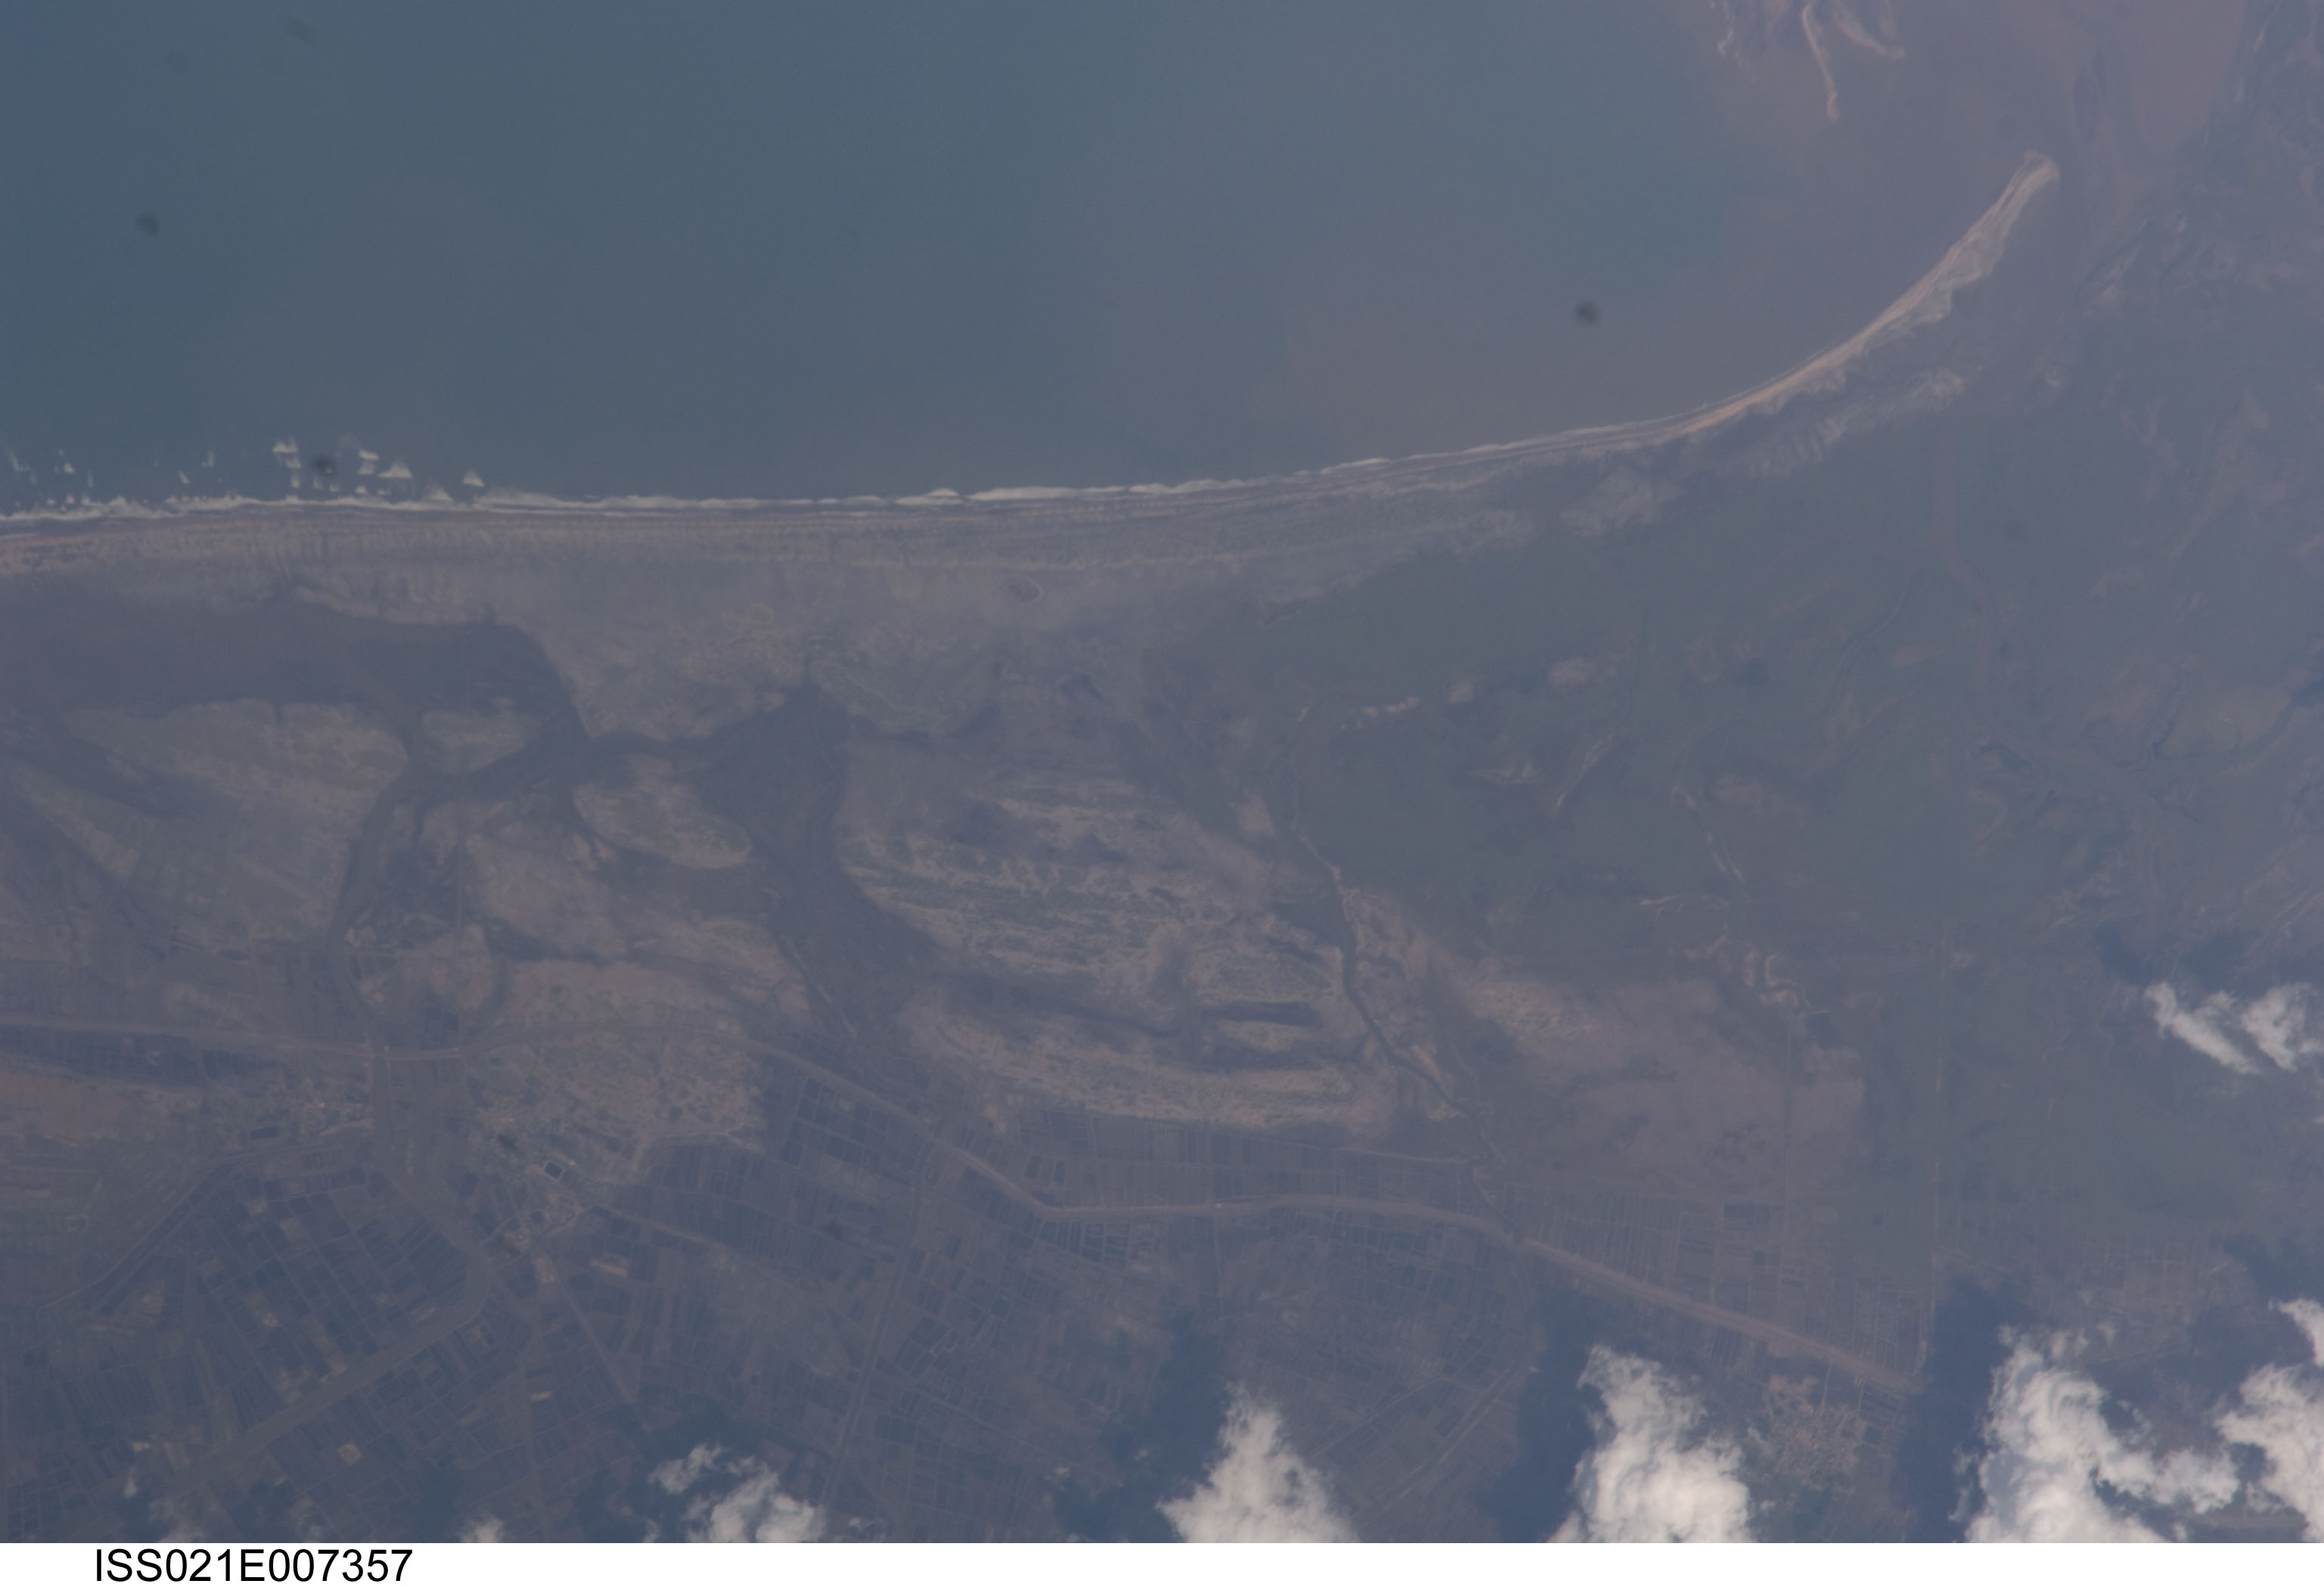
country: INDIA
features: KRISHNA R. DELTA, COASTLINE, AGR.
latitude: 15.9
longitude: 81.0
